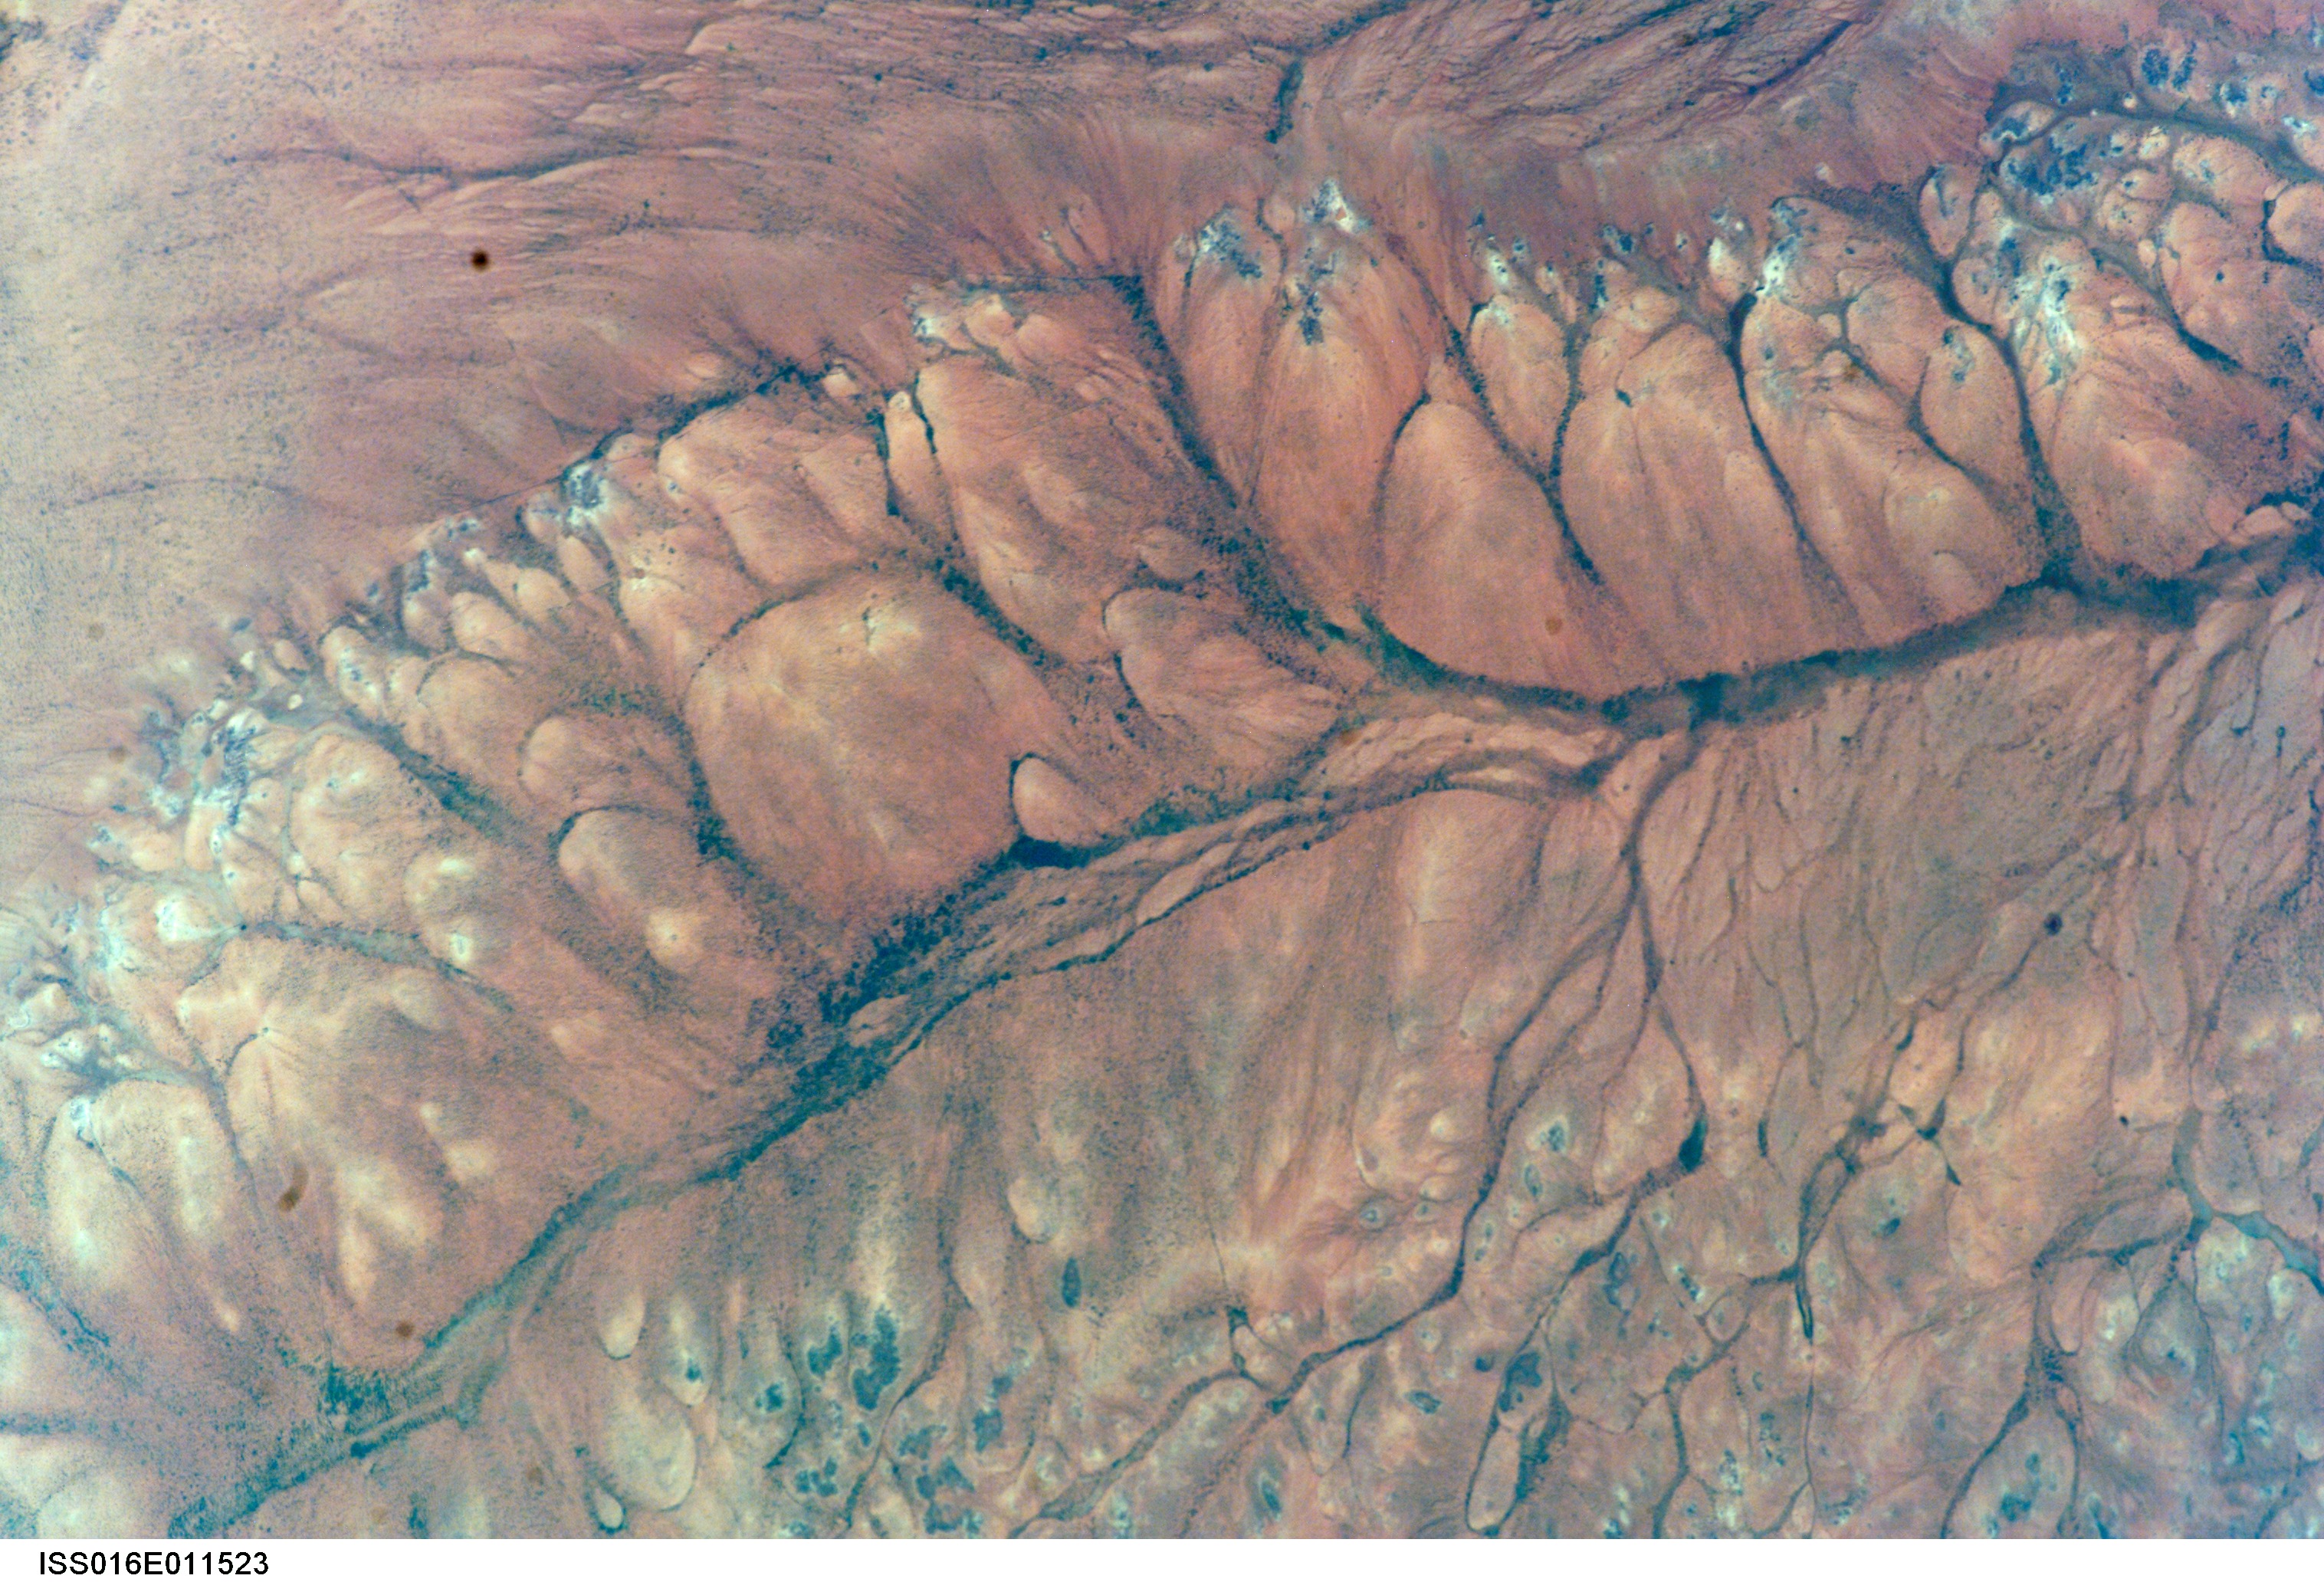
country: ETHIOPIA
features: DAROR, HAUD REGION, DESERT
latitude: 8.0
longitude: 45.5
